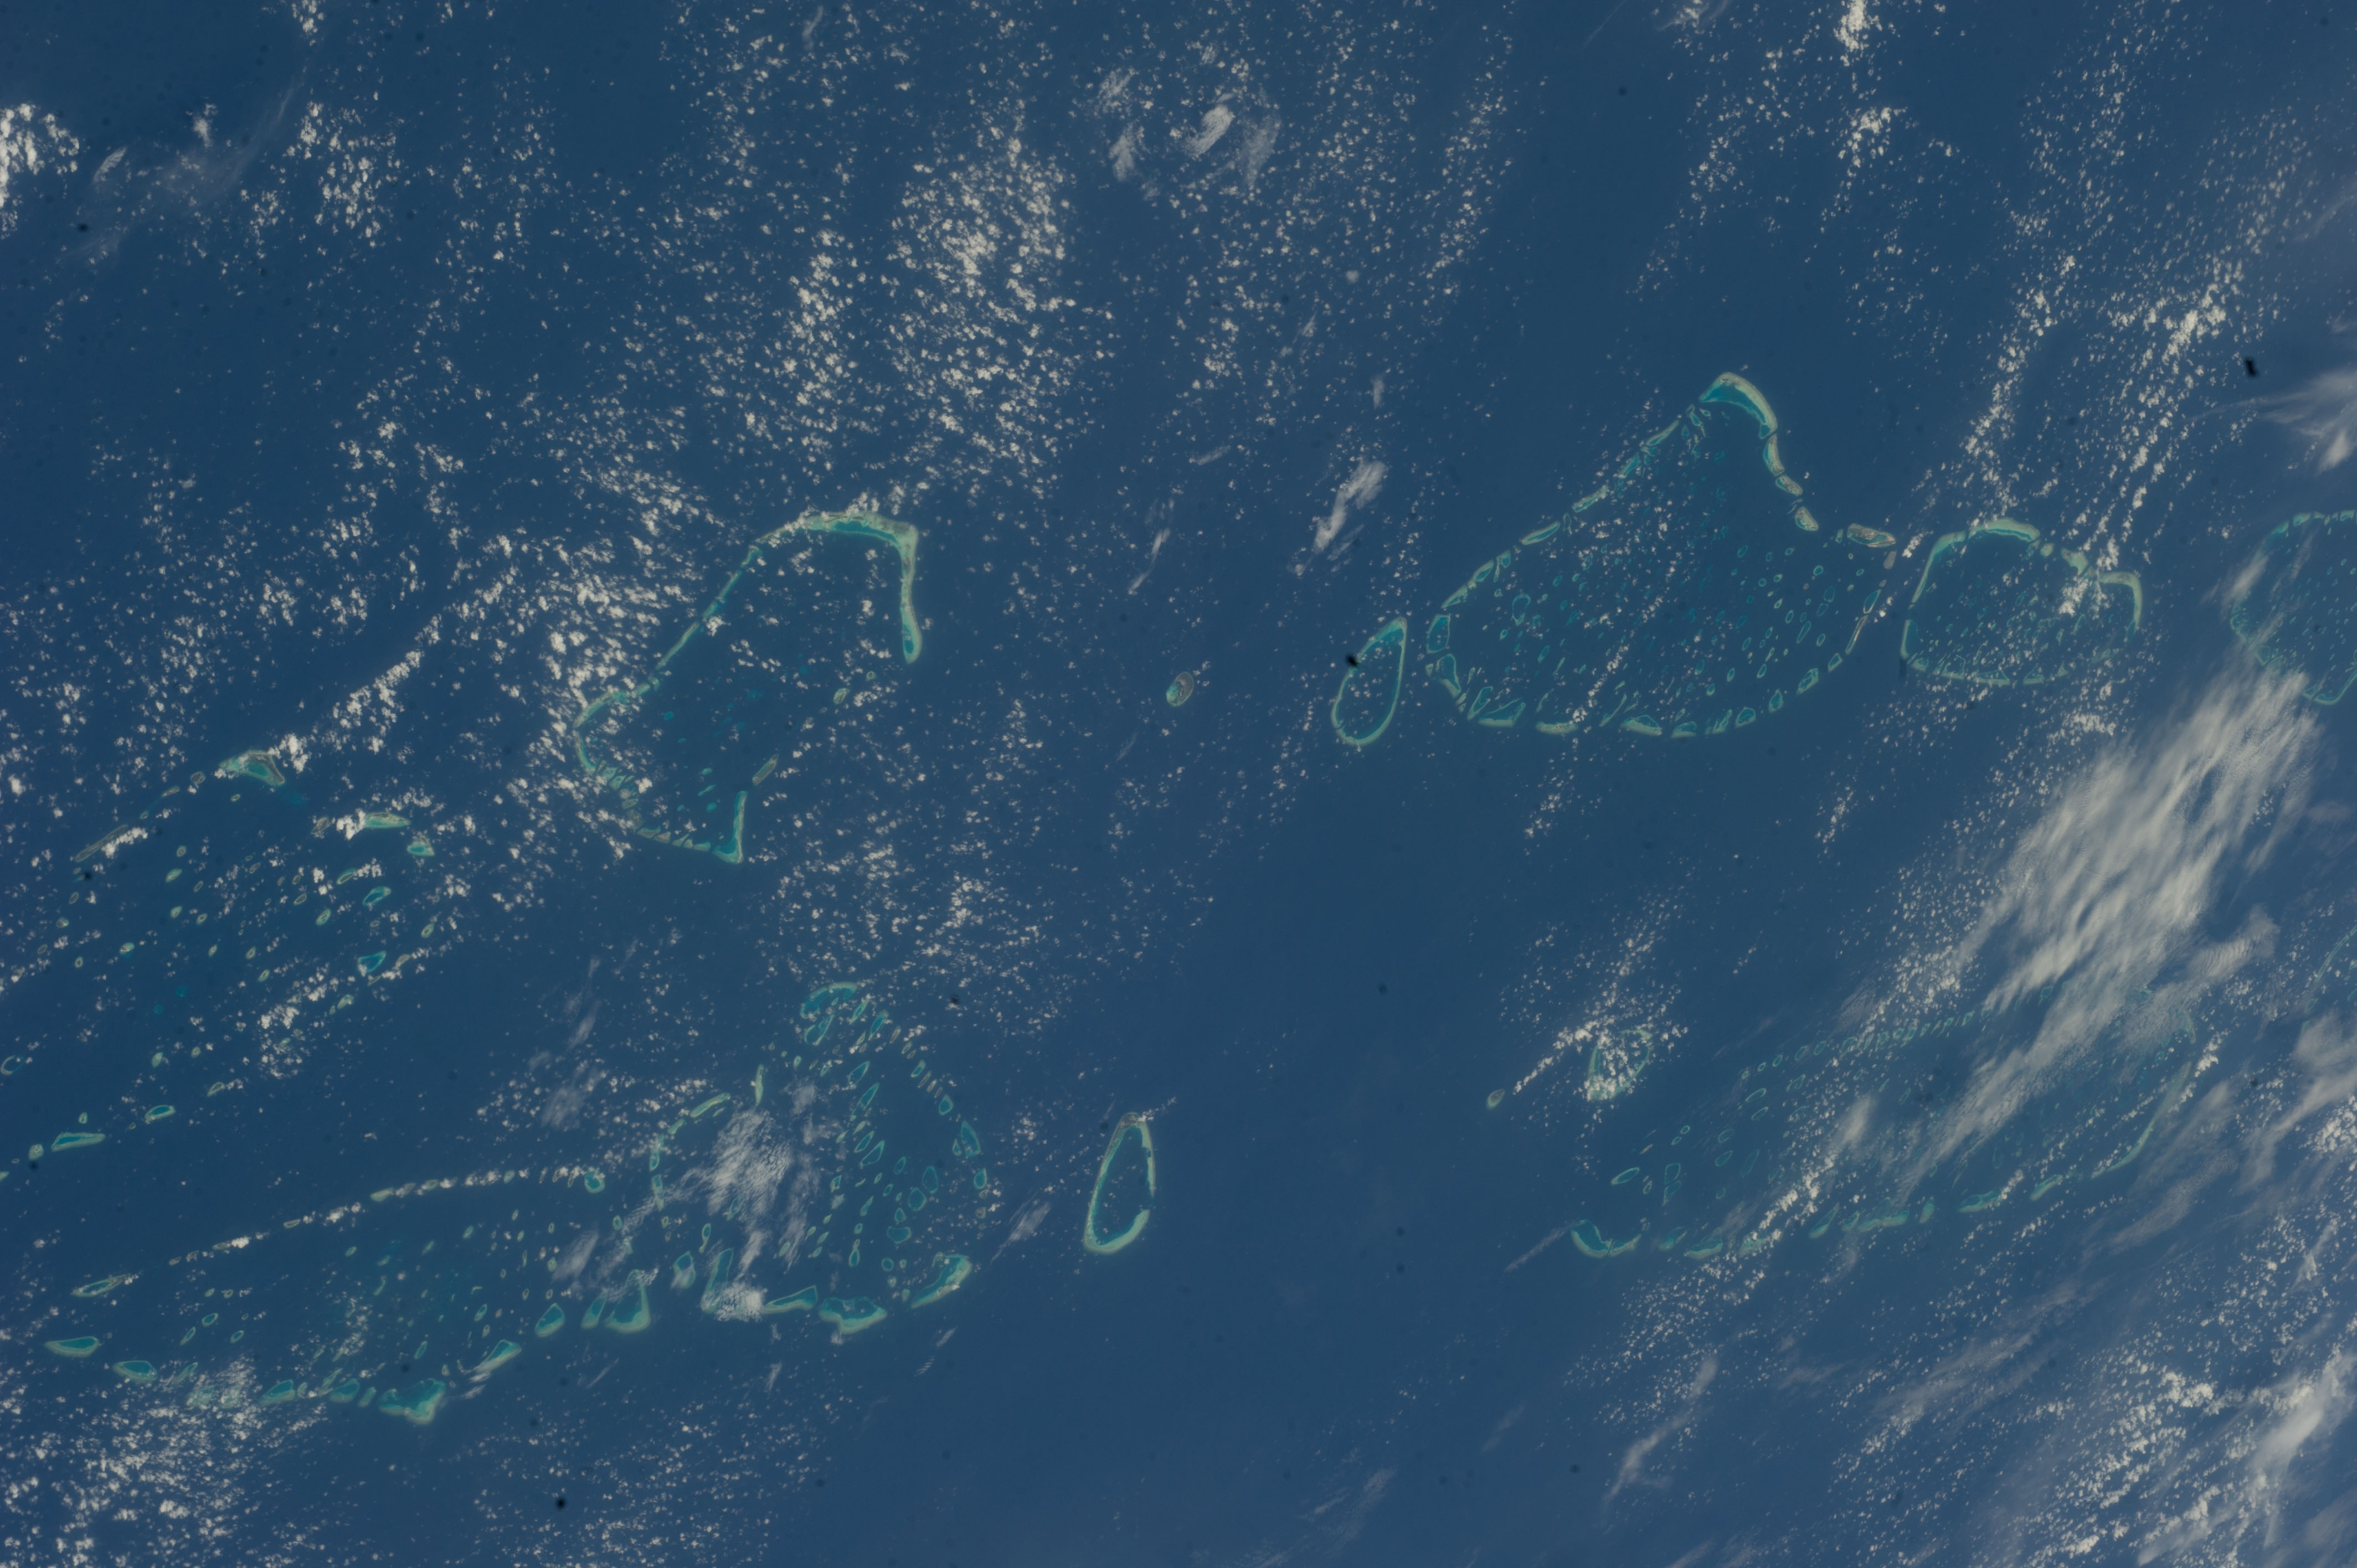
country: LACCADIVE SEA
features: MALDIVES, ISLANDS, CORAL ISLANDS, FULHADHOO, GAAFARU
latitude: 4.9
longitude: 73.4
